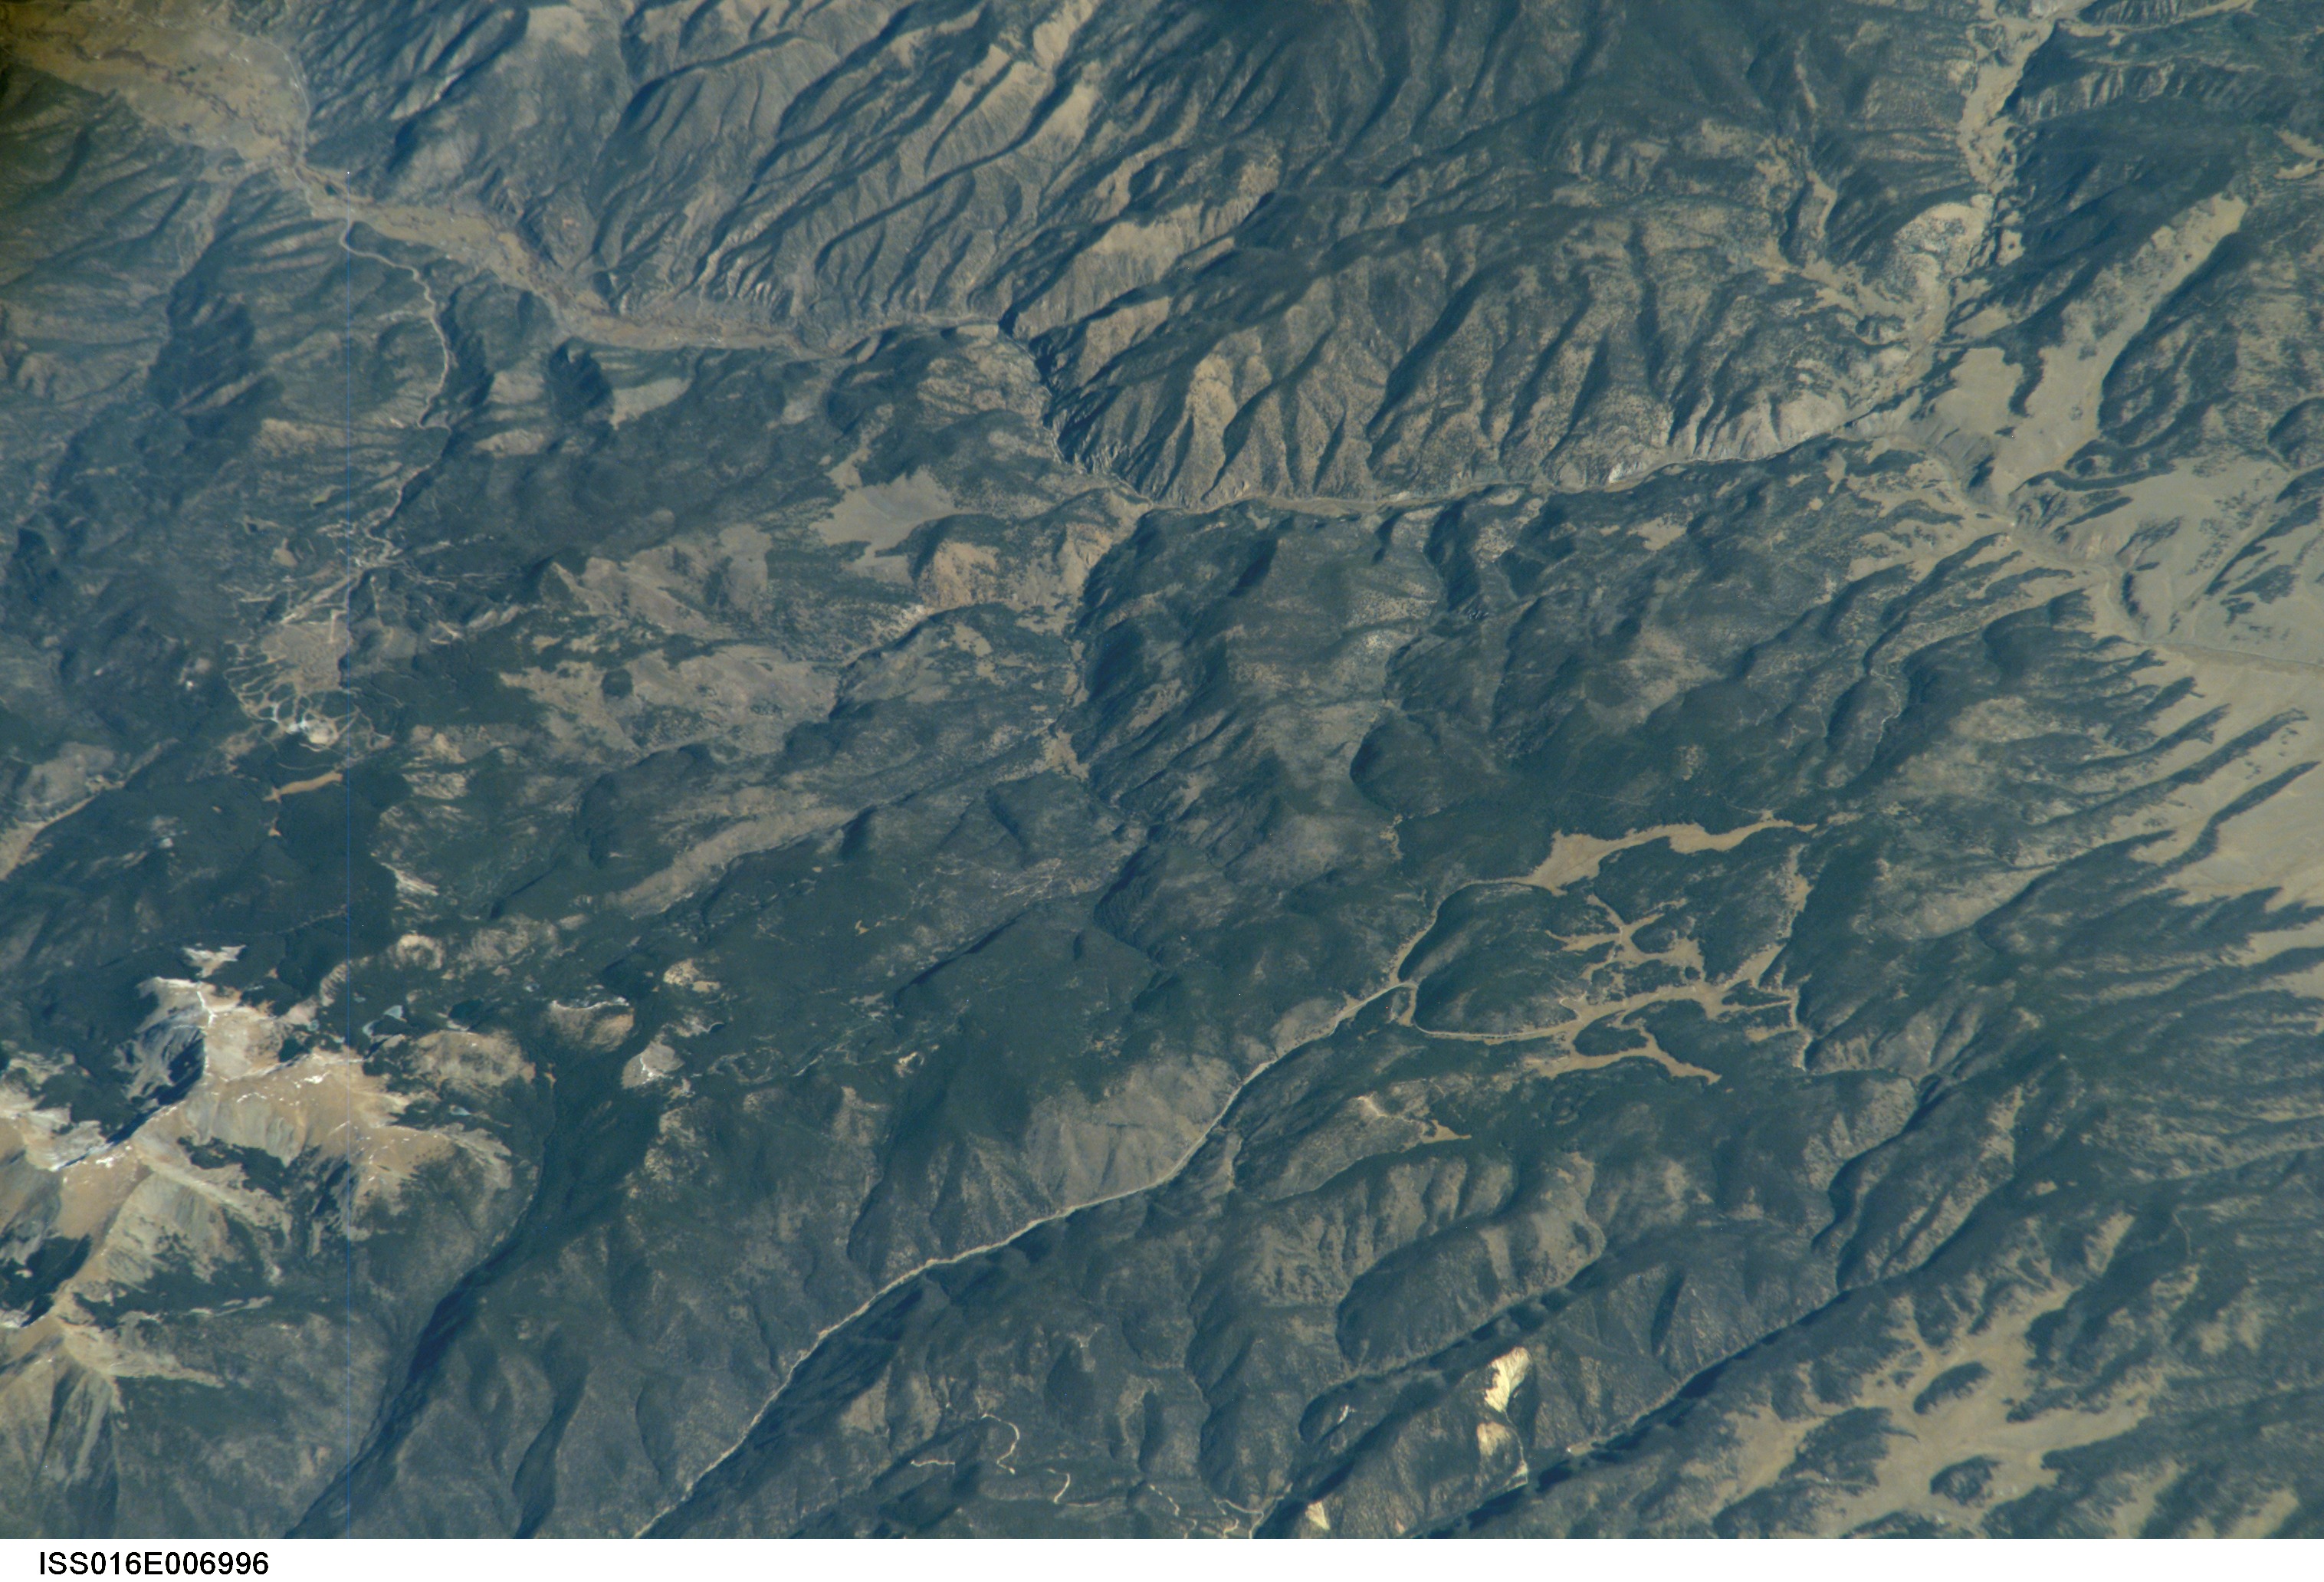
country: USA-NEW MEXICO
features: TAOS MTS., COSTILLO CREEK, FOR.
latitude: 36.8
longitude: -105.4
